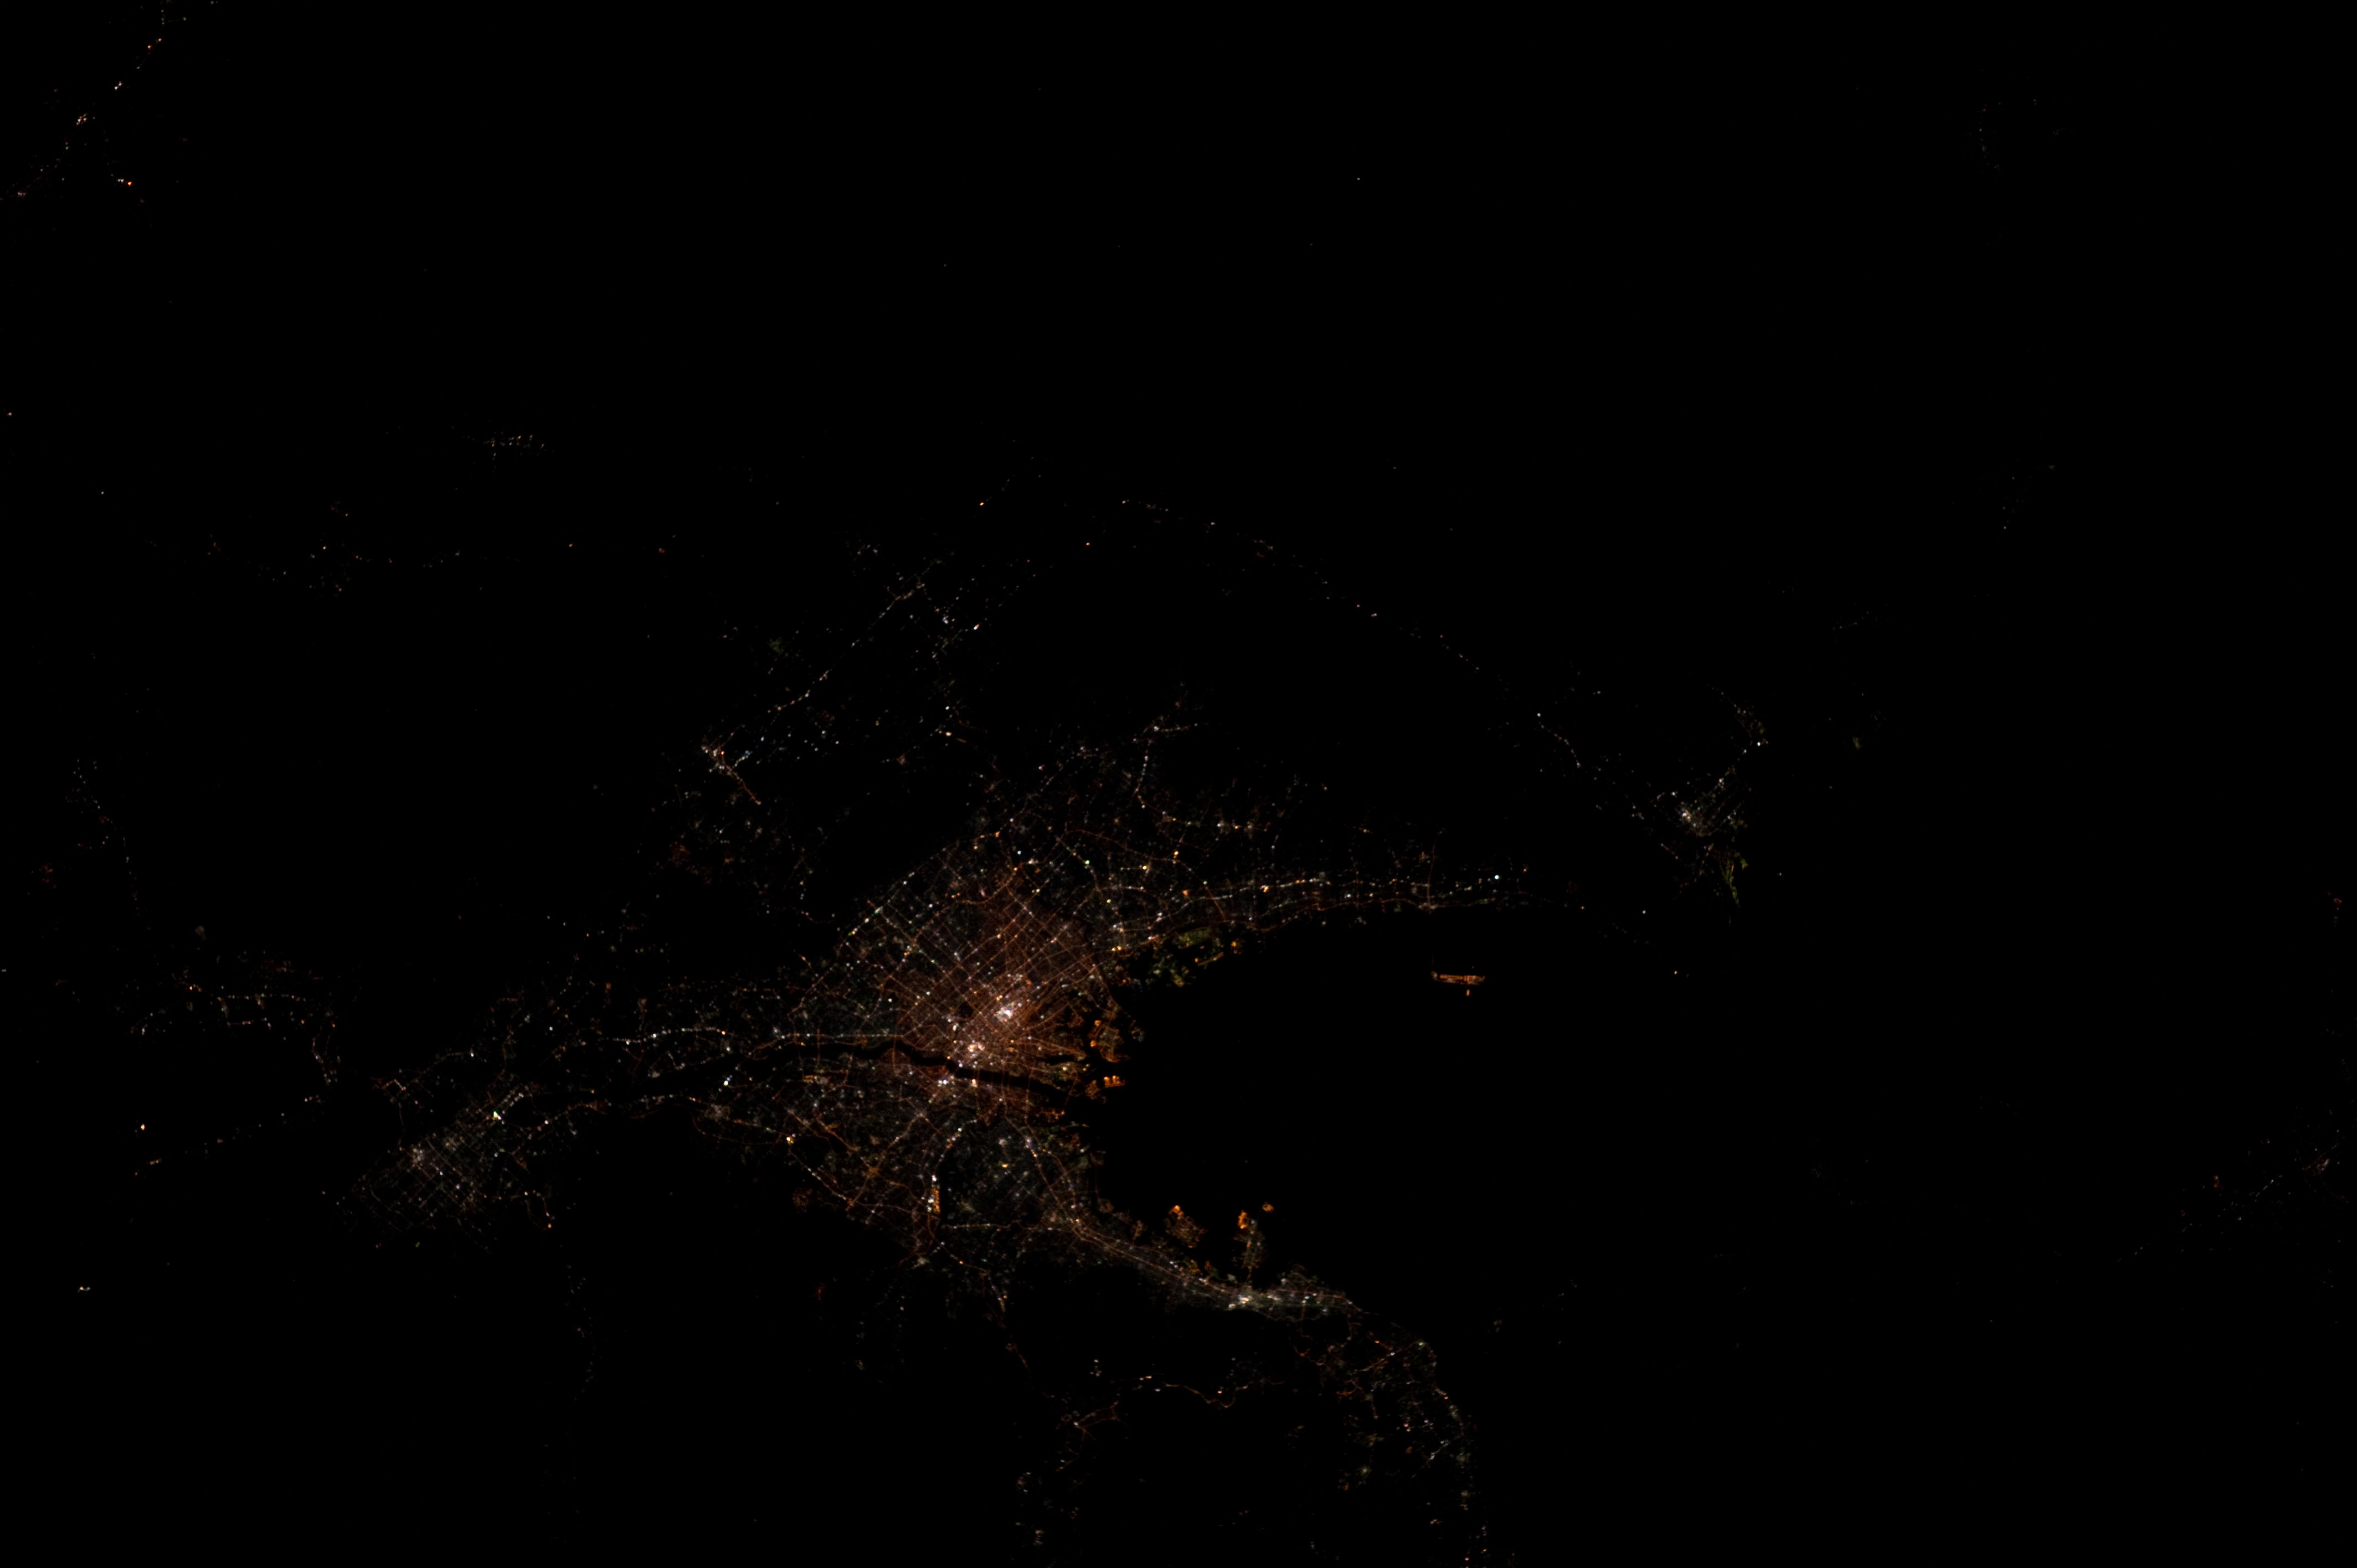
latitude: 34.7
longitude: 135.4
